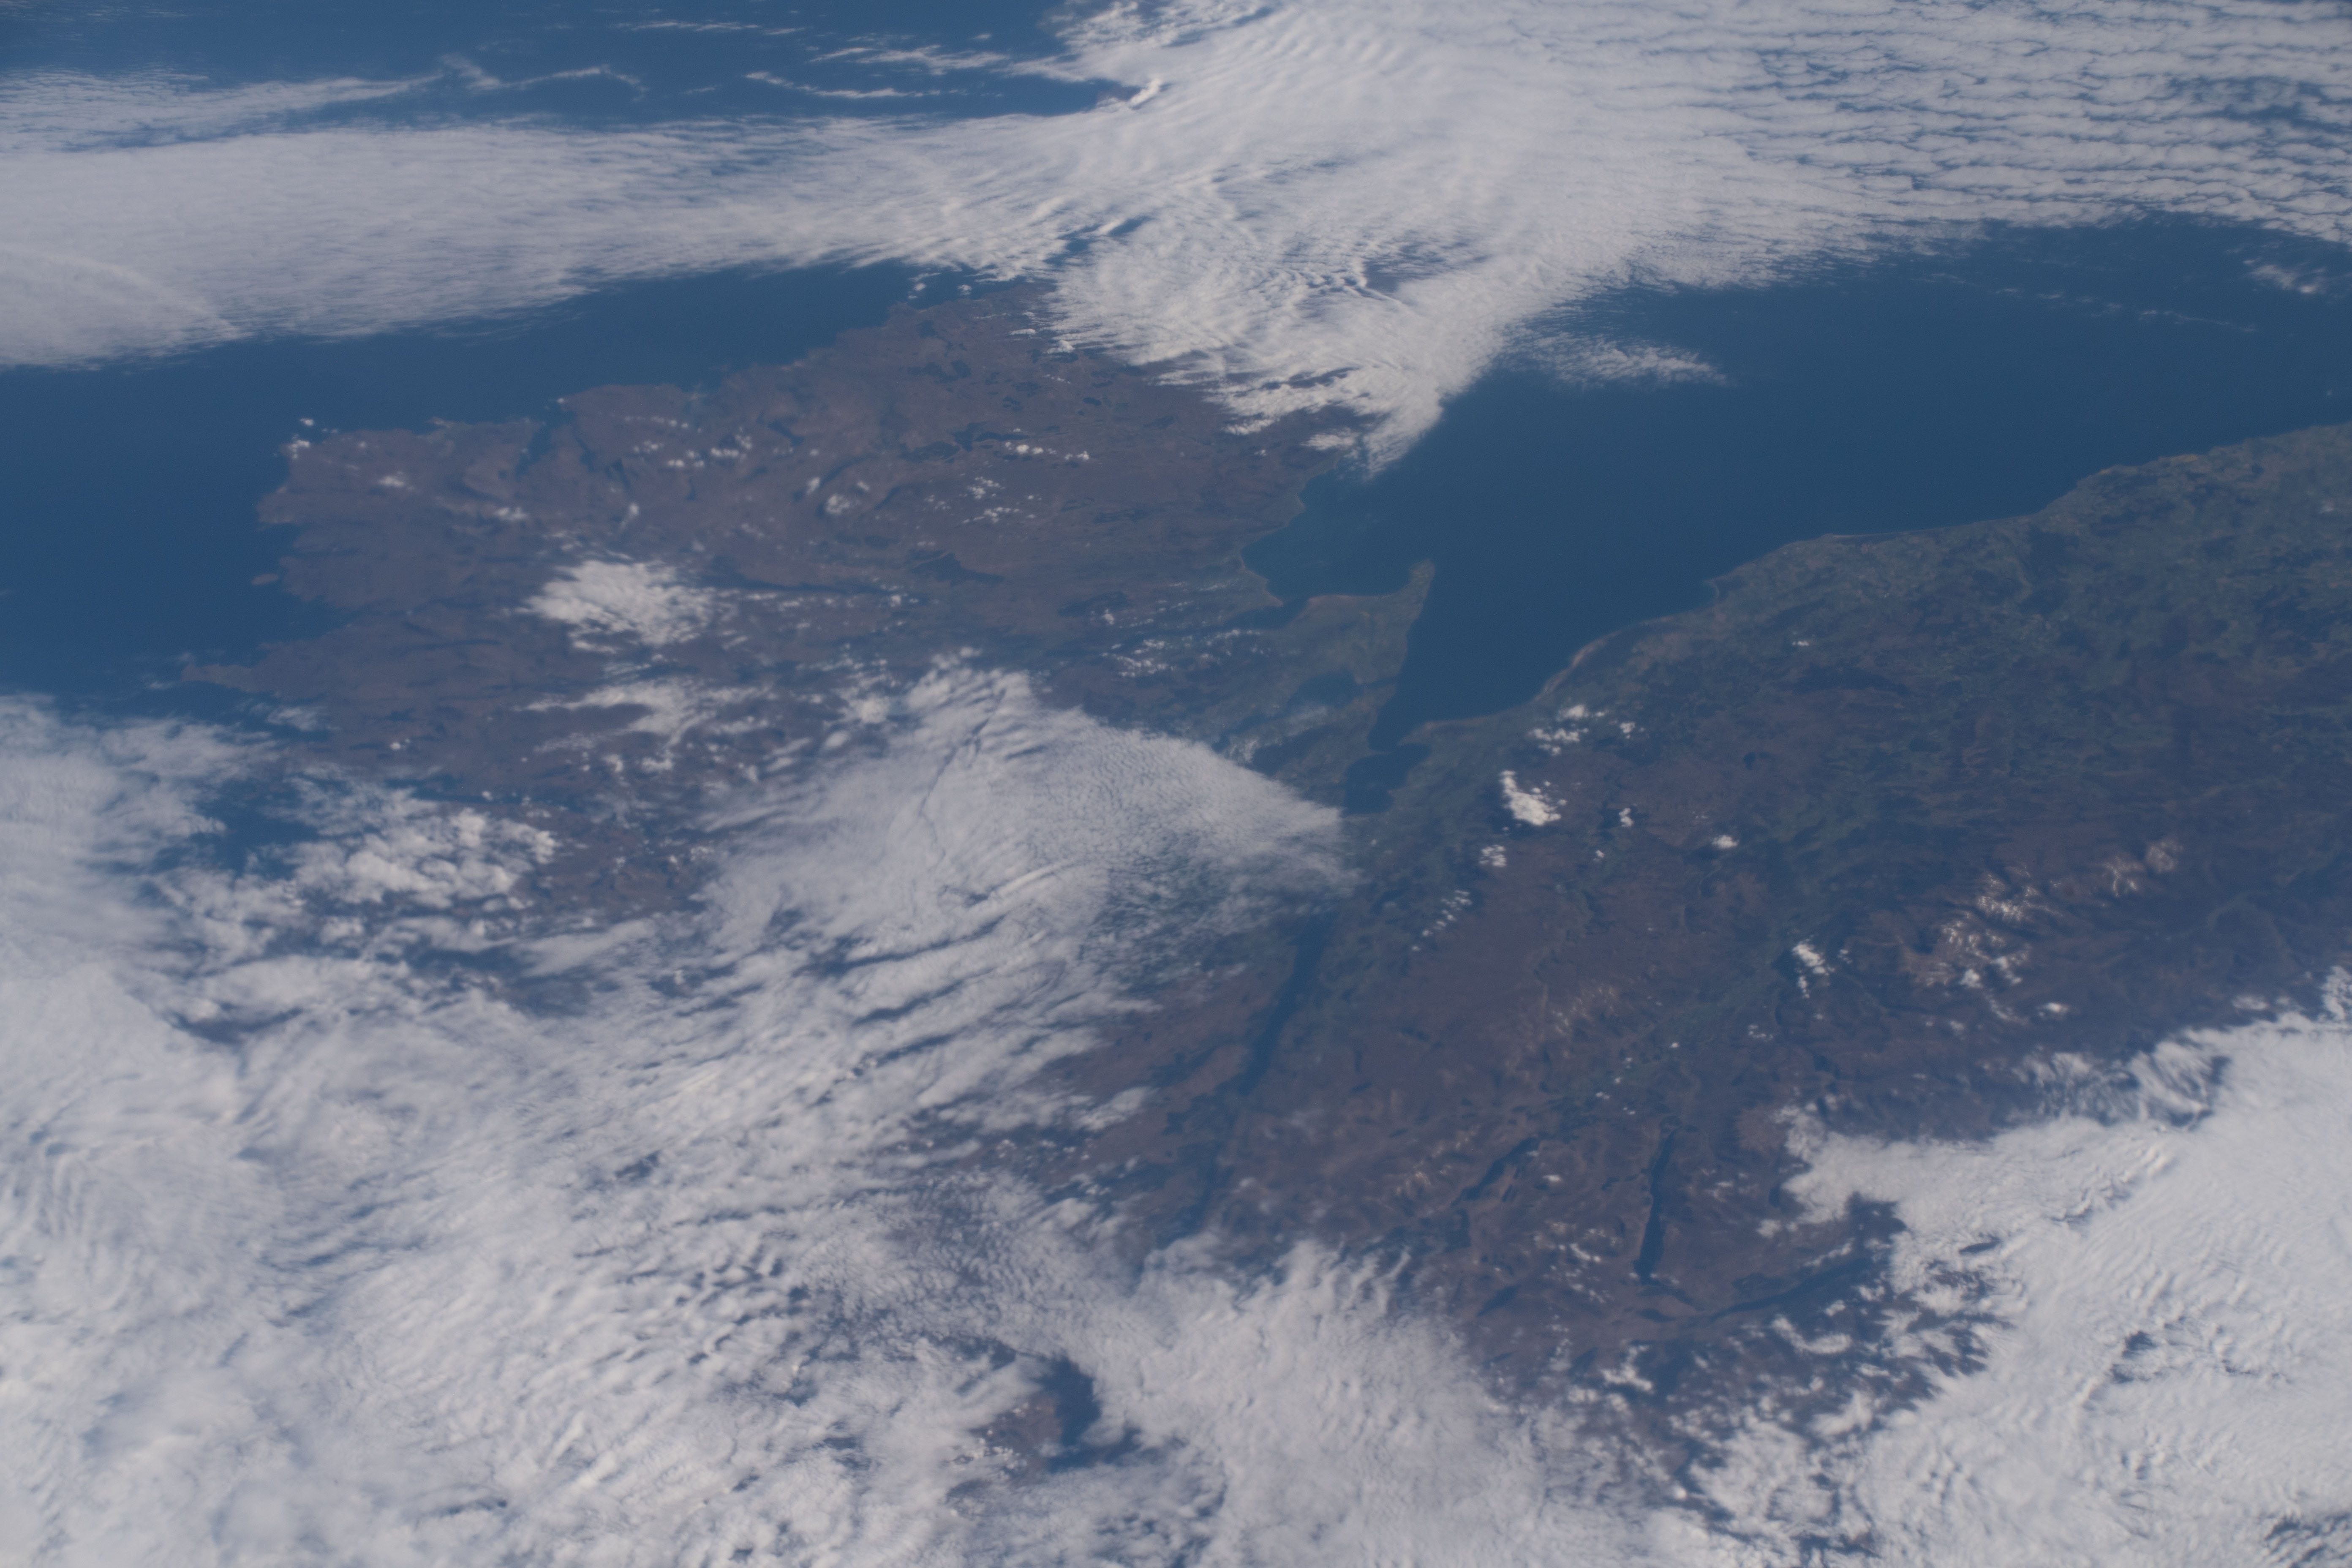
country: UK-SCOTLAND
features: INVERNESS
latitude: 57.5
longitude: -4.5
